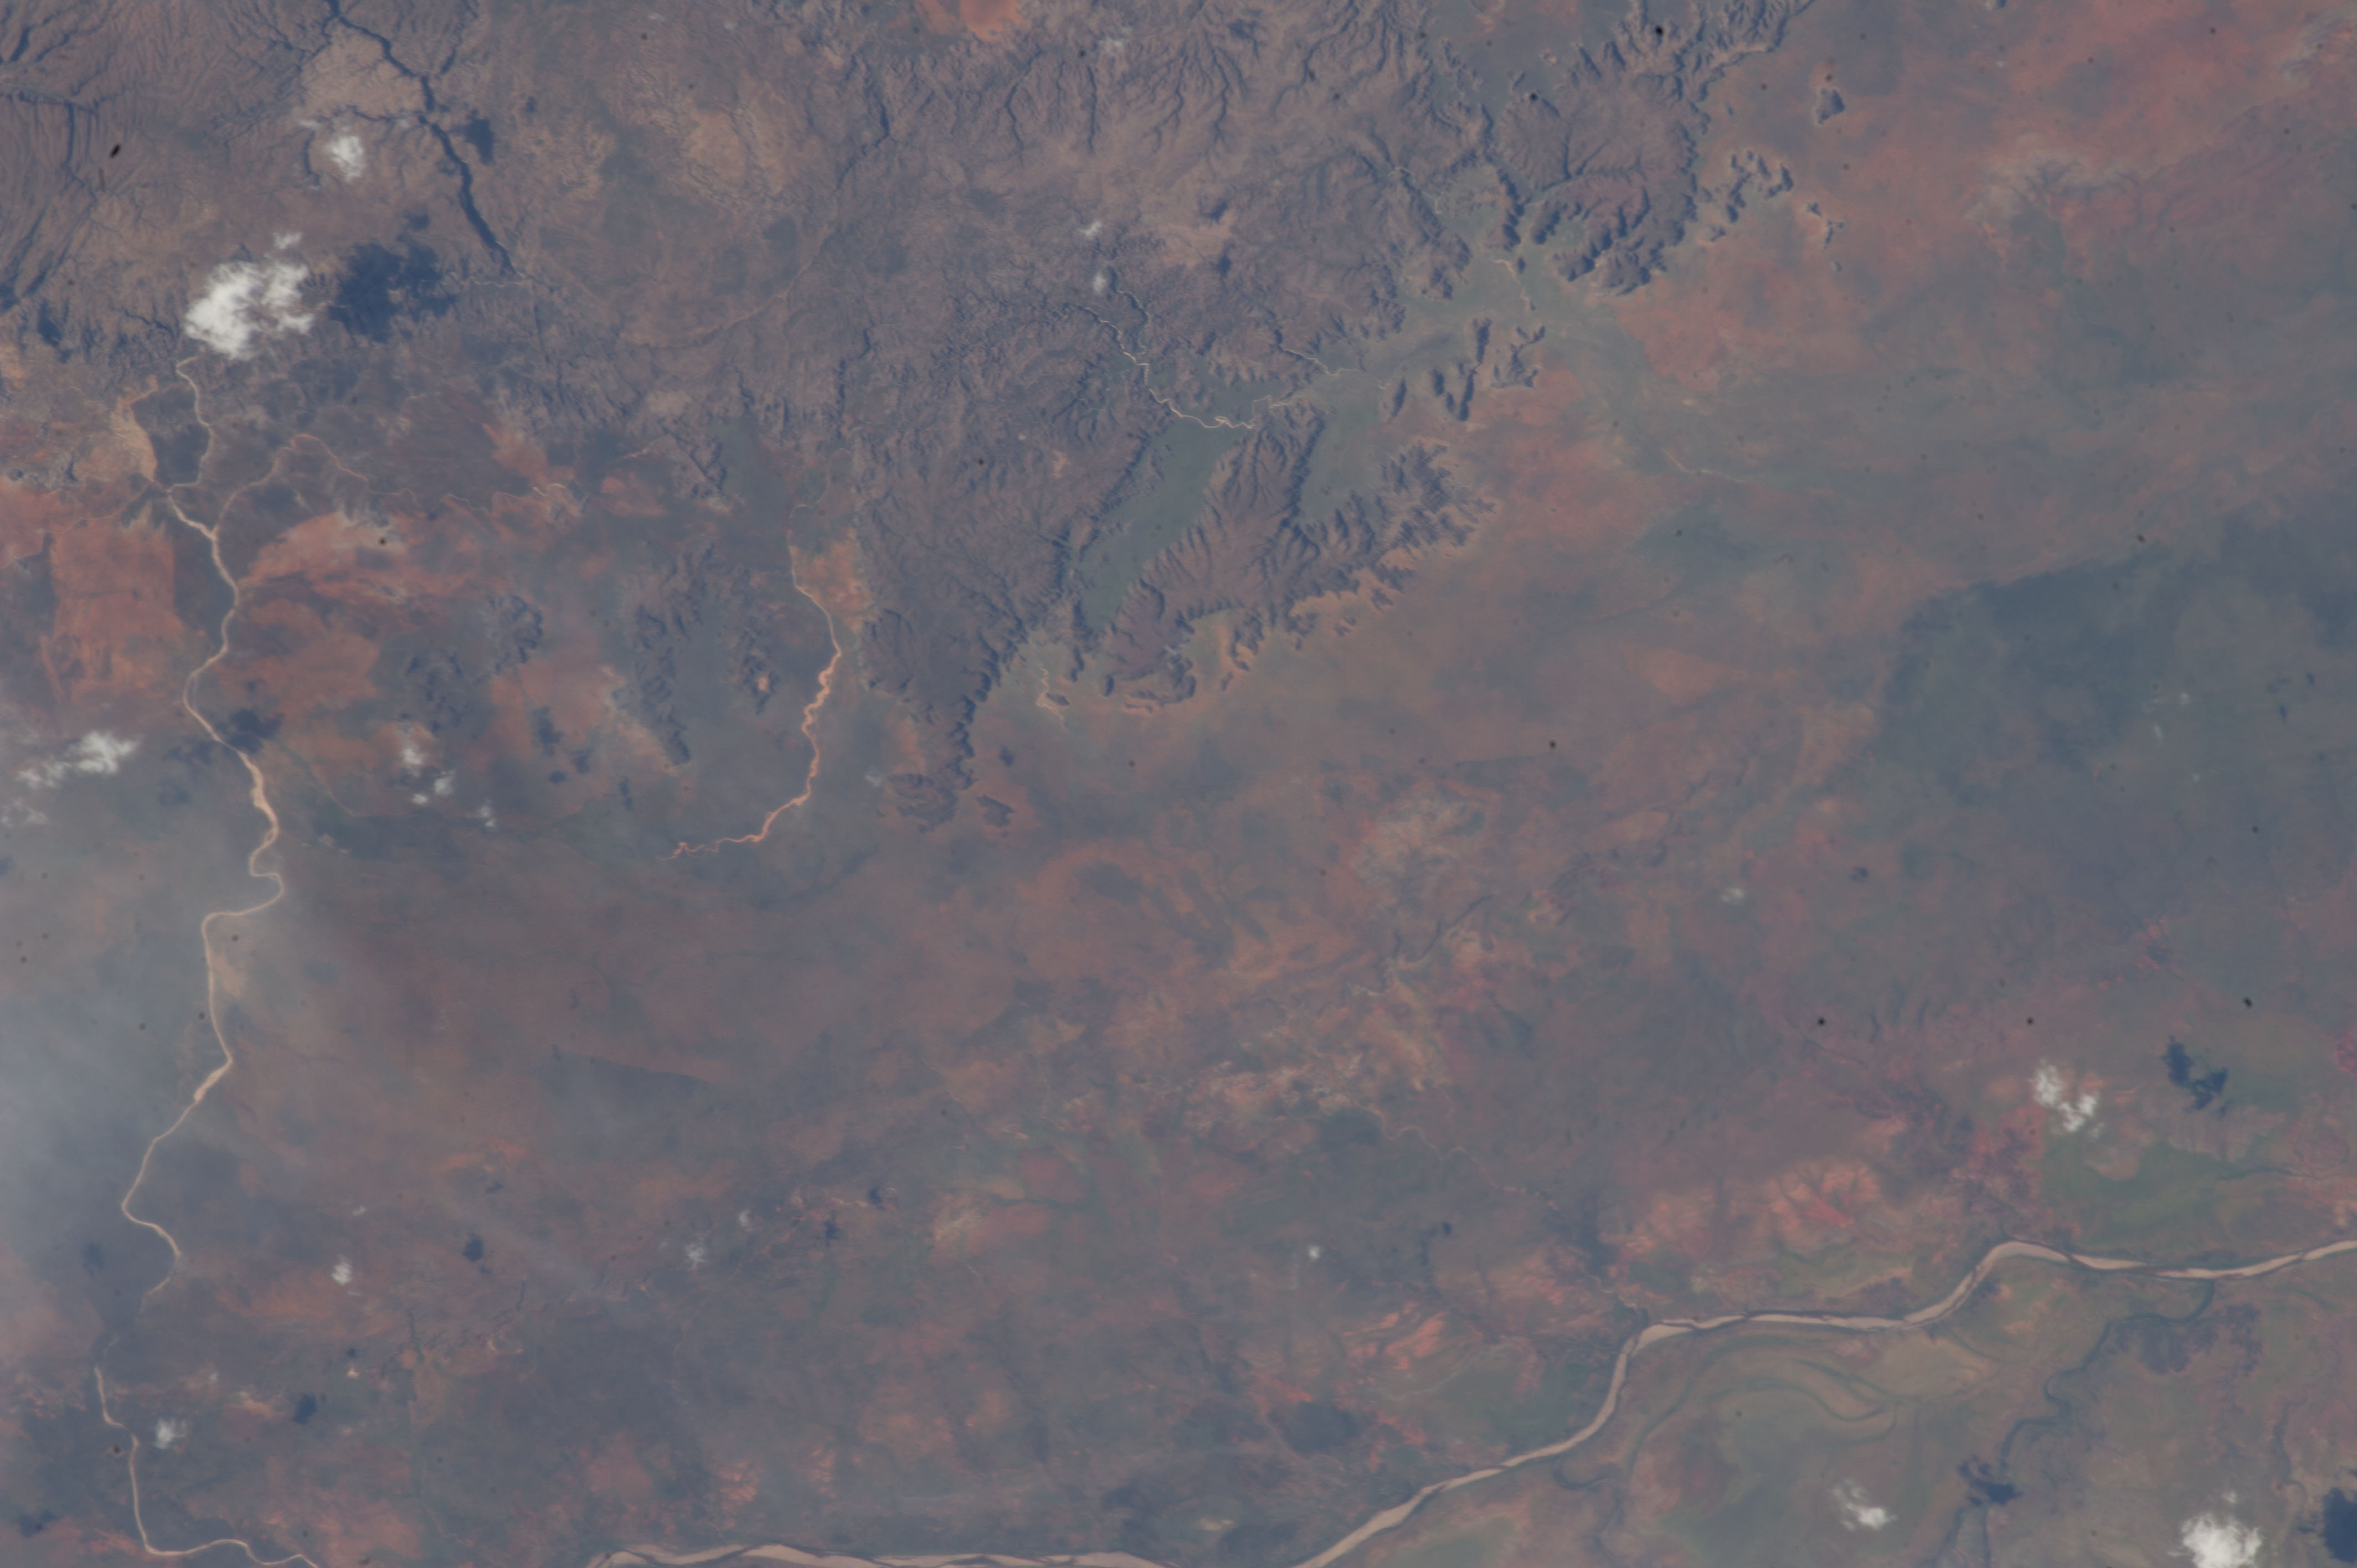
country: AUSTRALIA-WA
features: ORD RIVER, DISSECTED PLATEAU, RAVINES, PLAINS, OSMOND CREEK DRAINAGE
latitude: -17.5
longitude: 128.5
